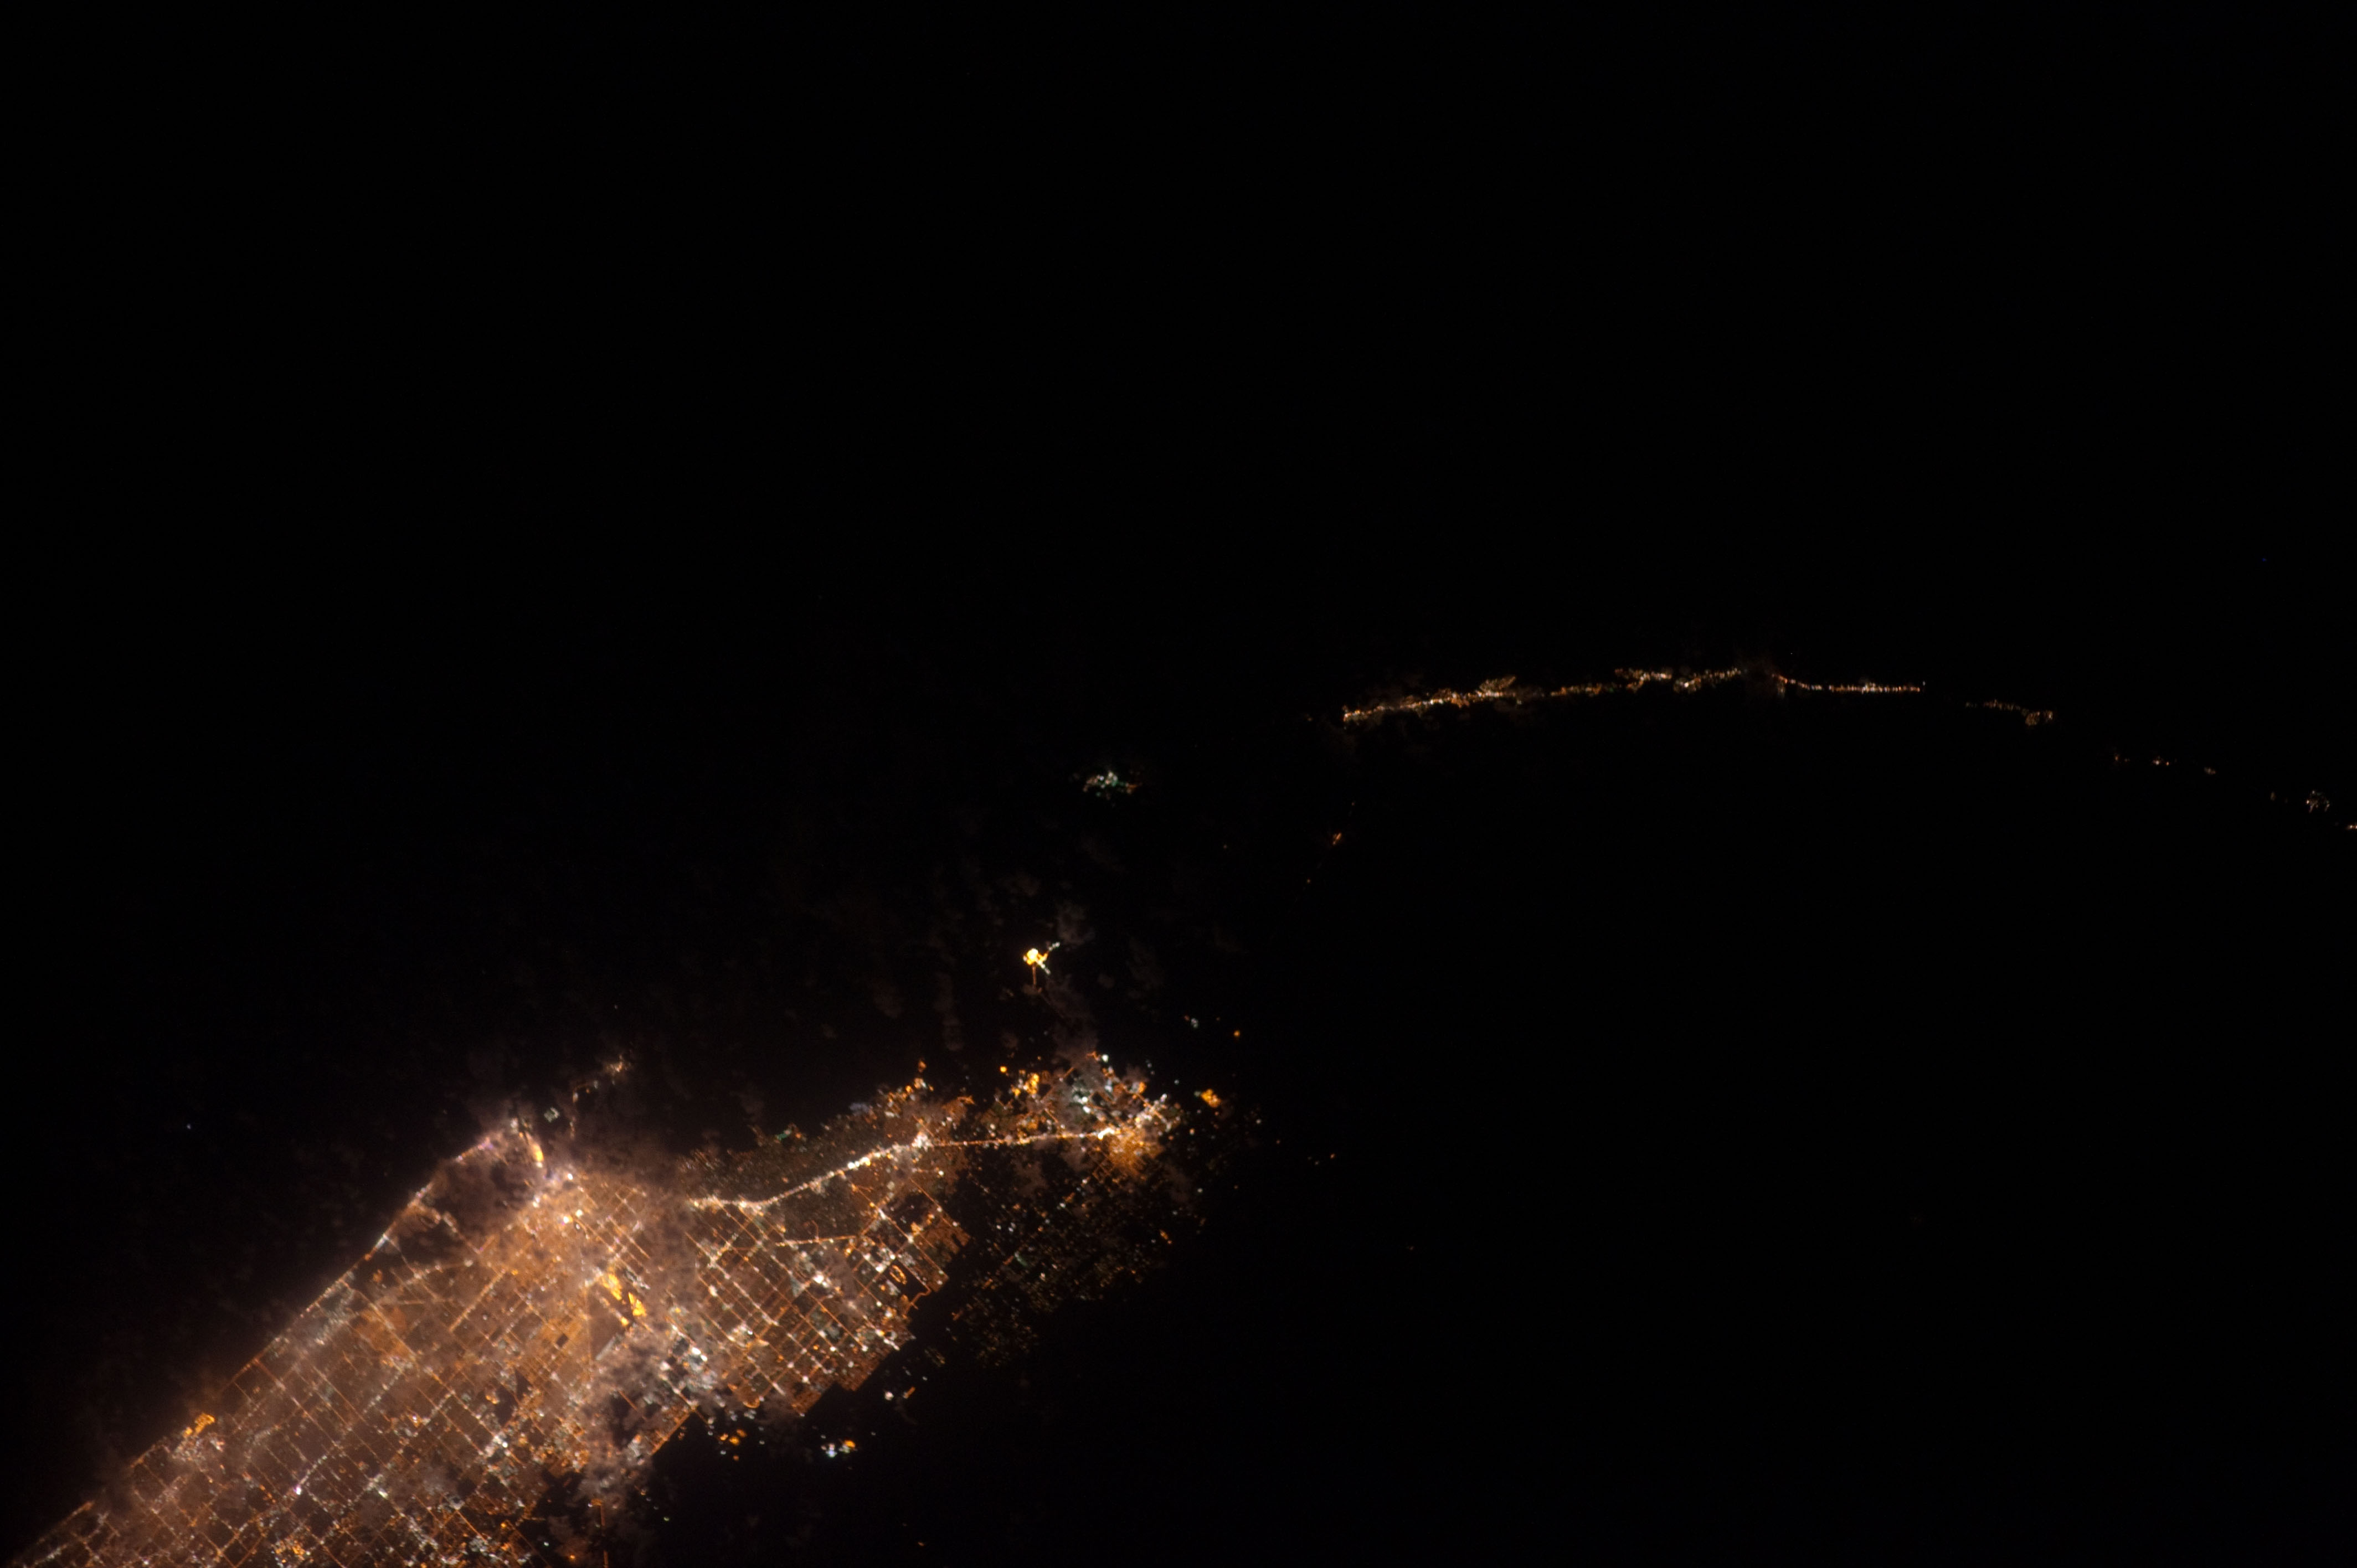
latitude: 25.8
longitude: -80.2
